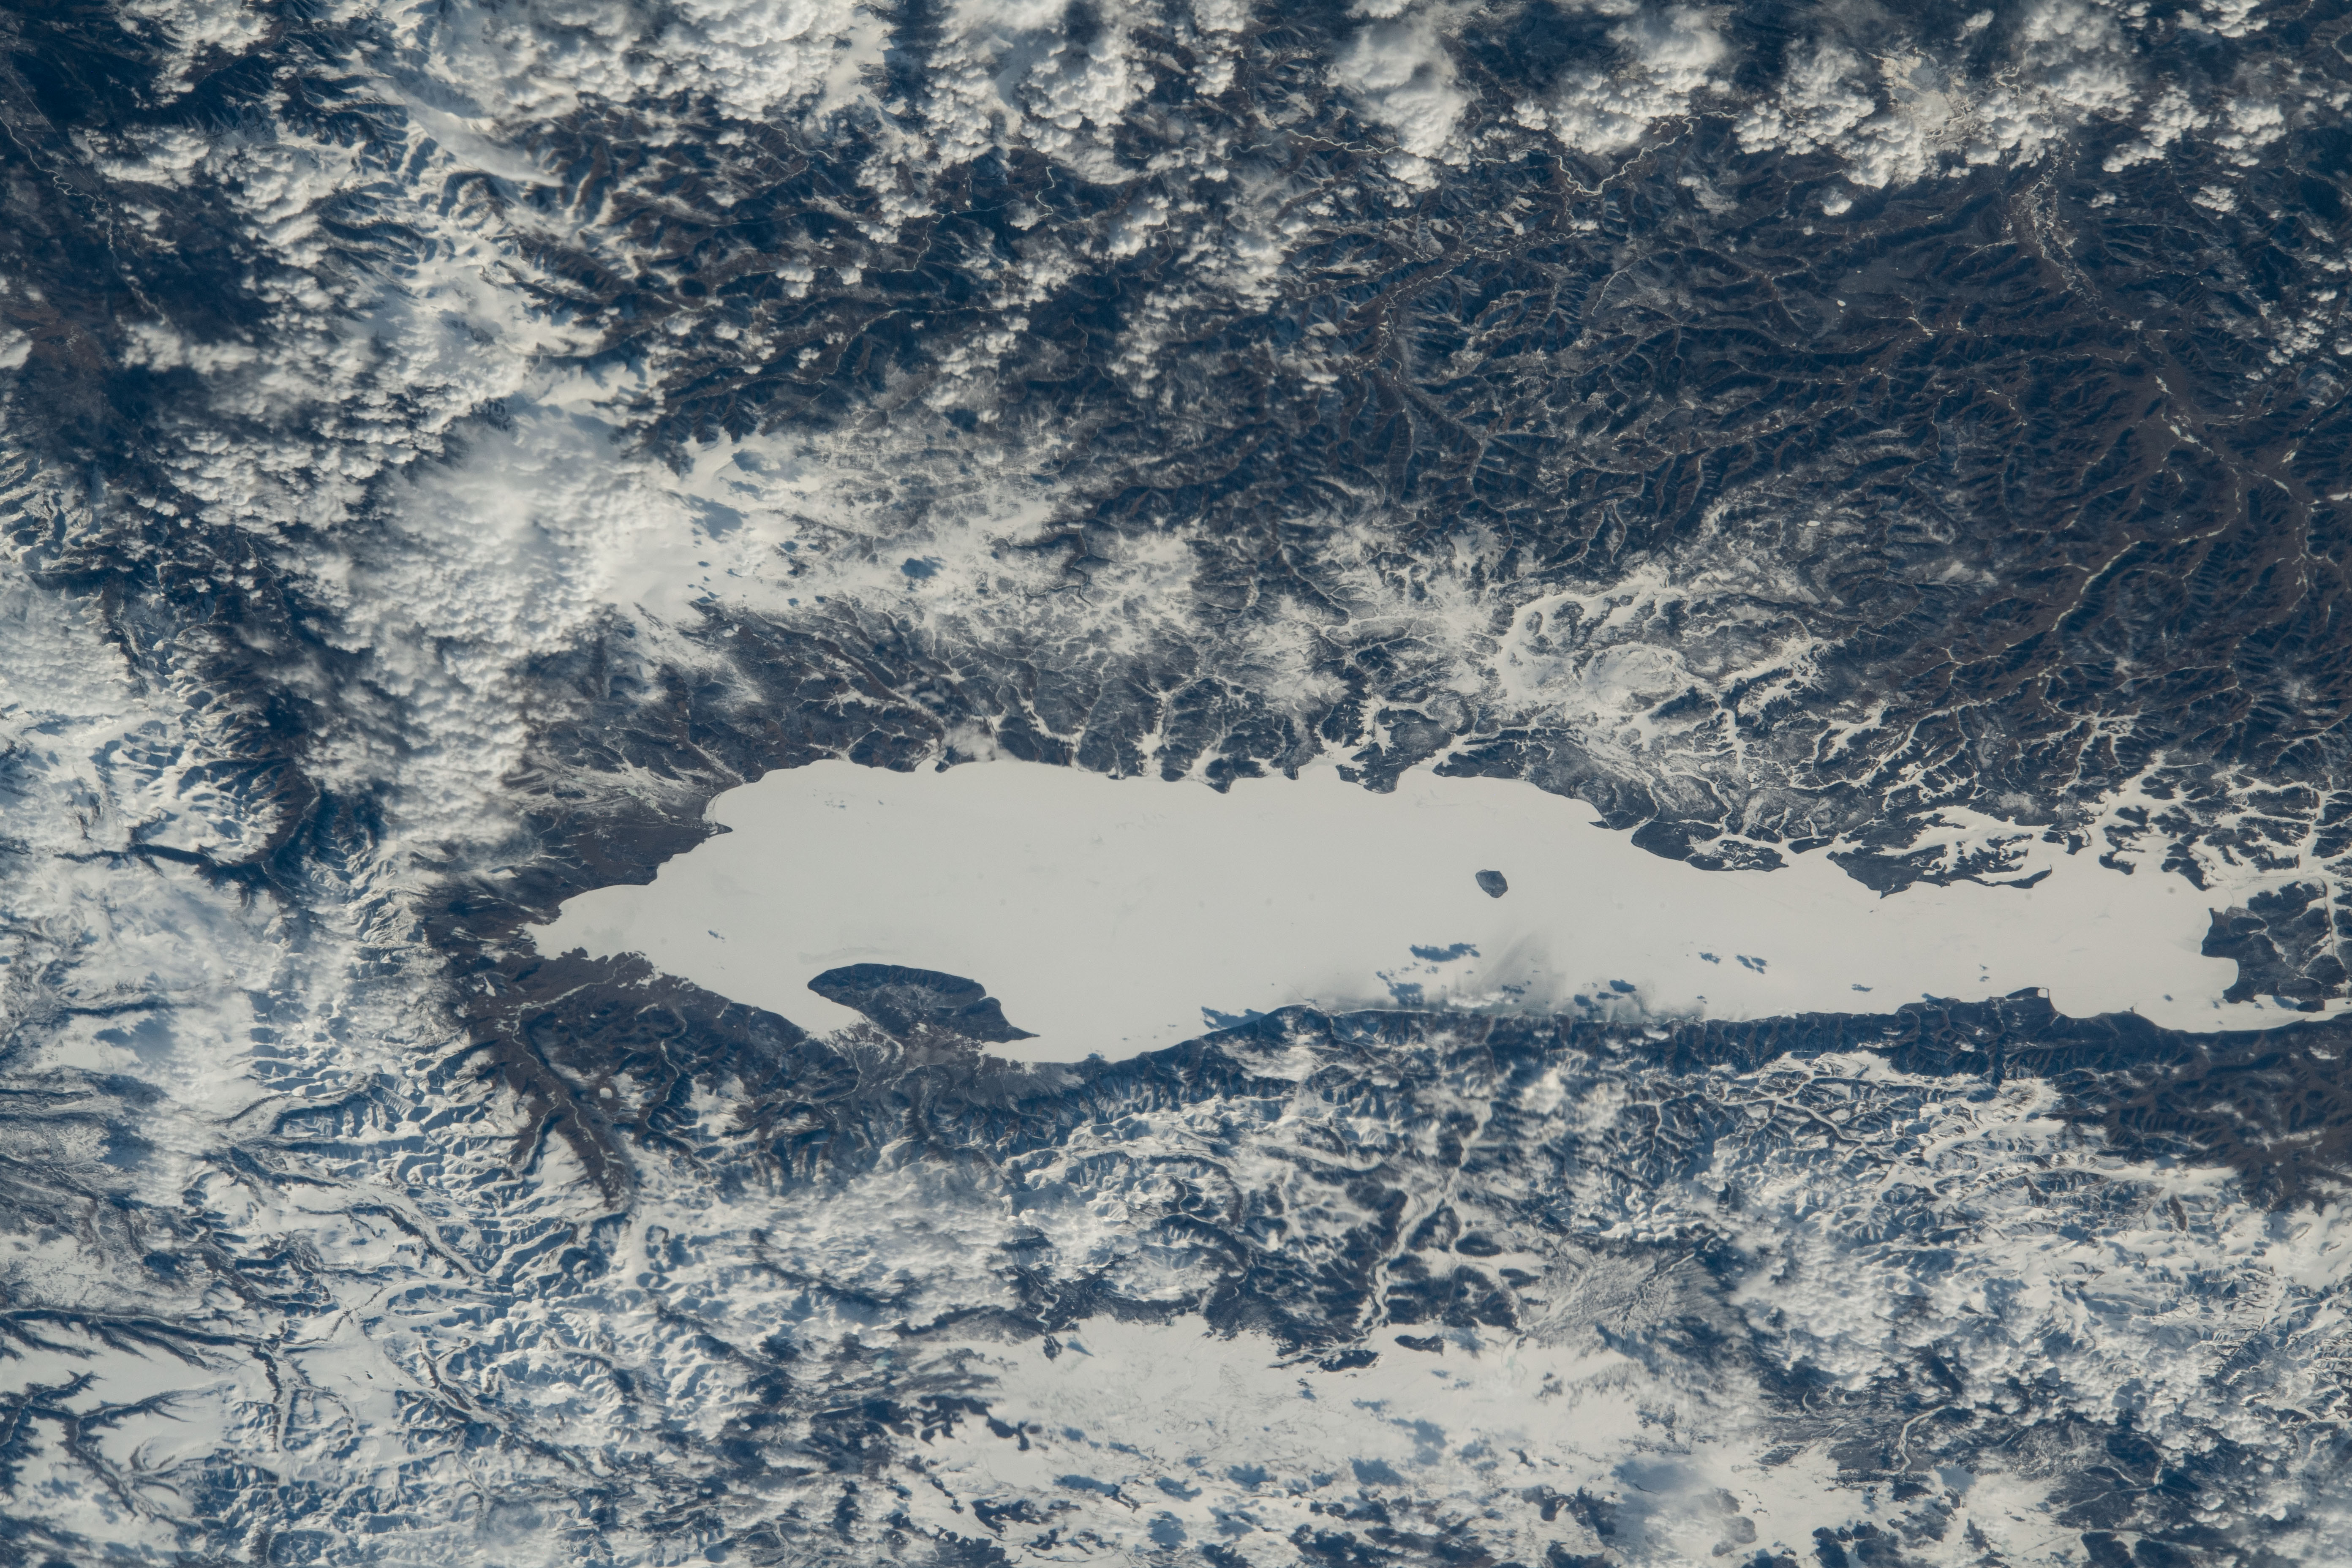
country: MONGOLIA
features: KHUVSGUL LAKE,MONGOLIA
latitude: 51.1
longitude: 100.7
